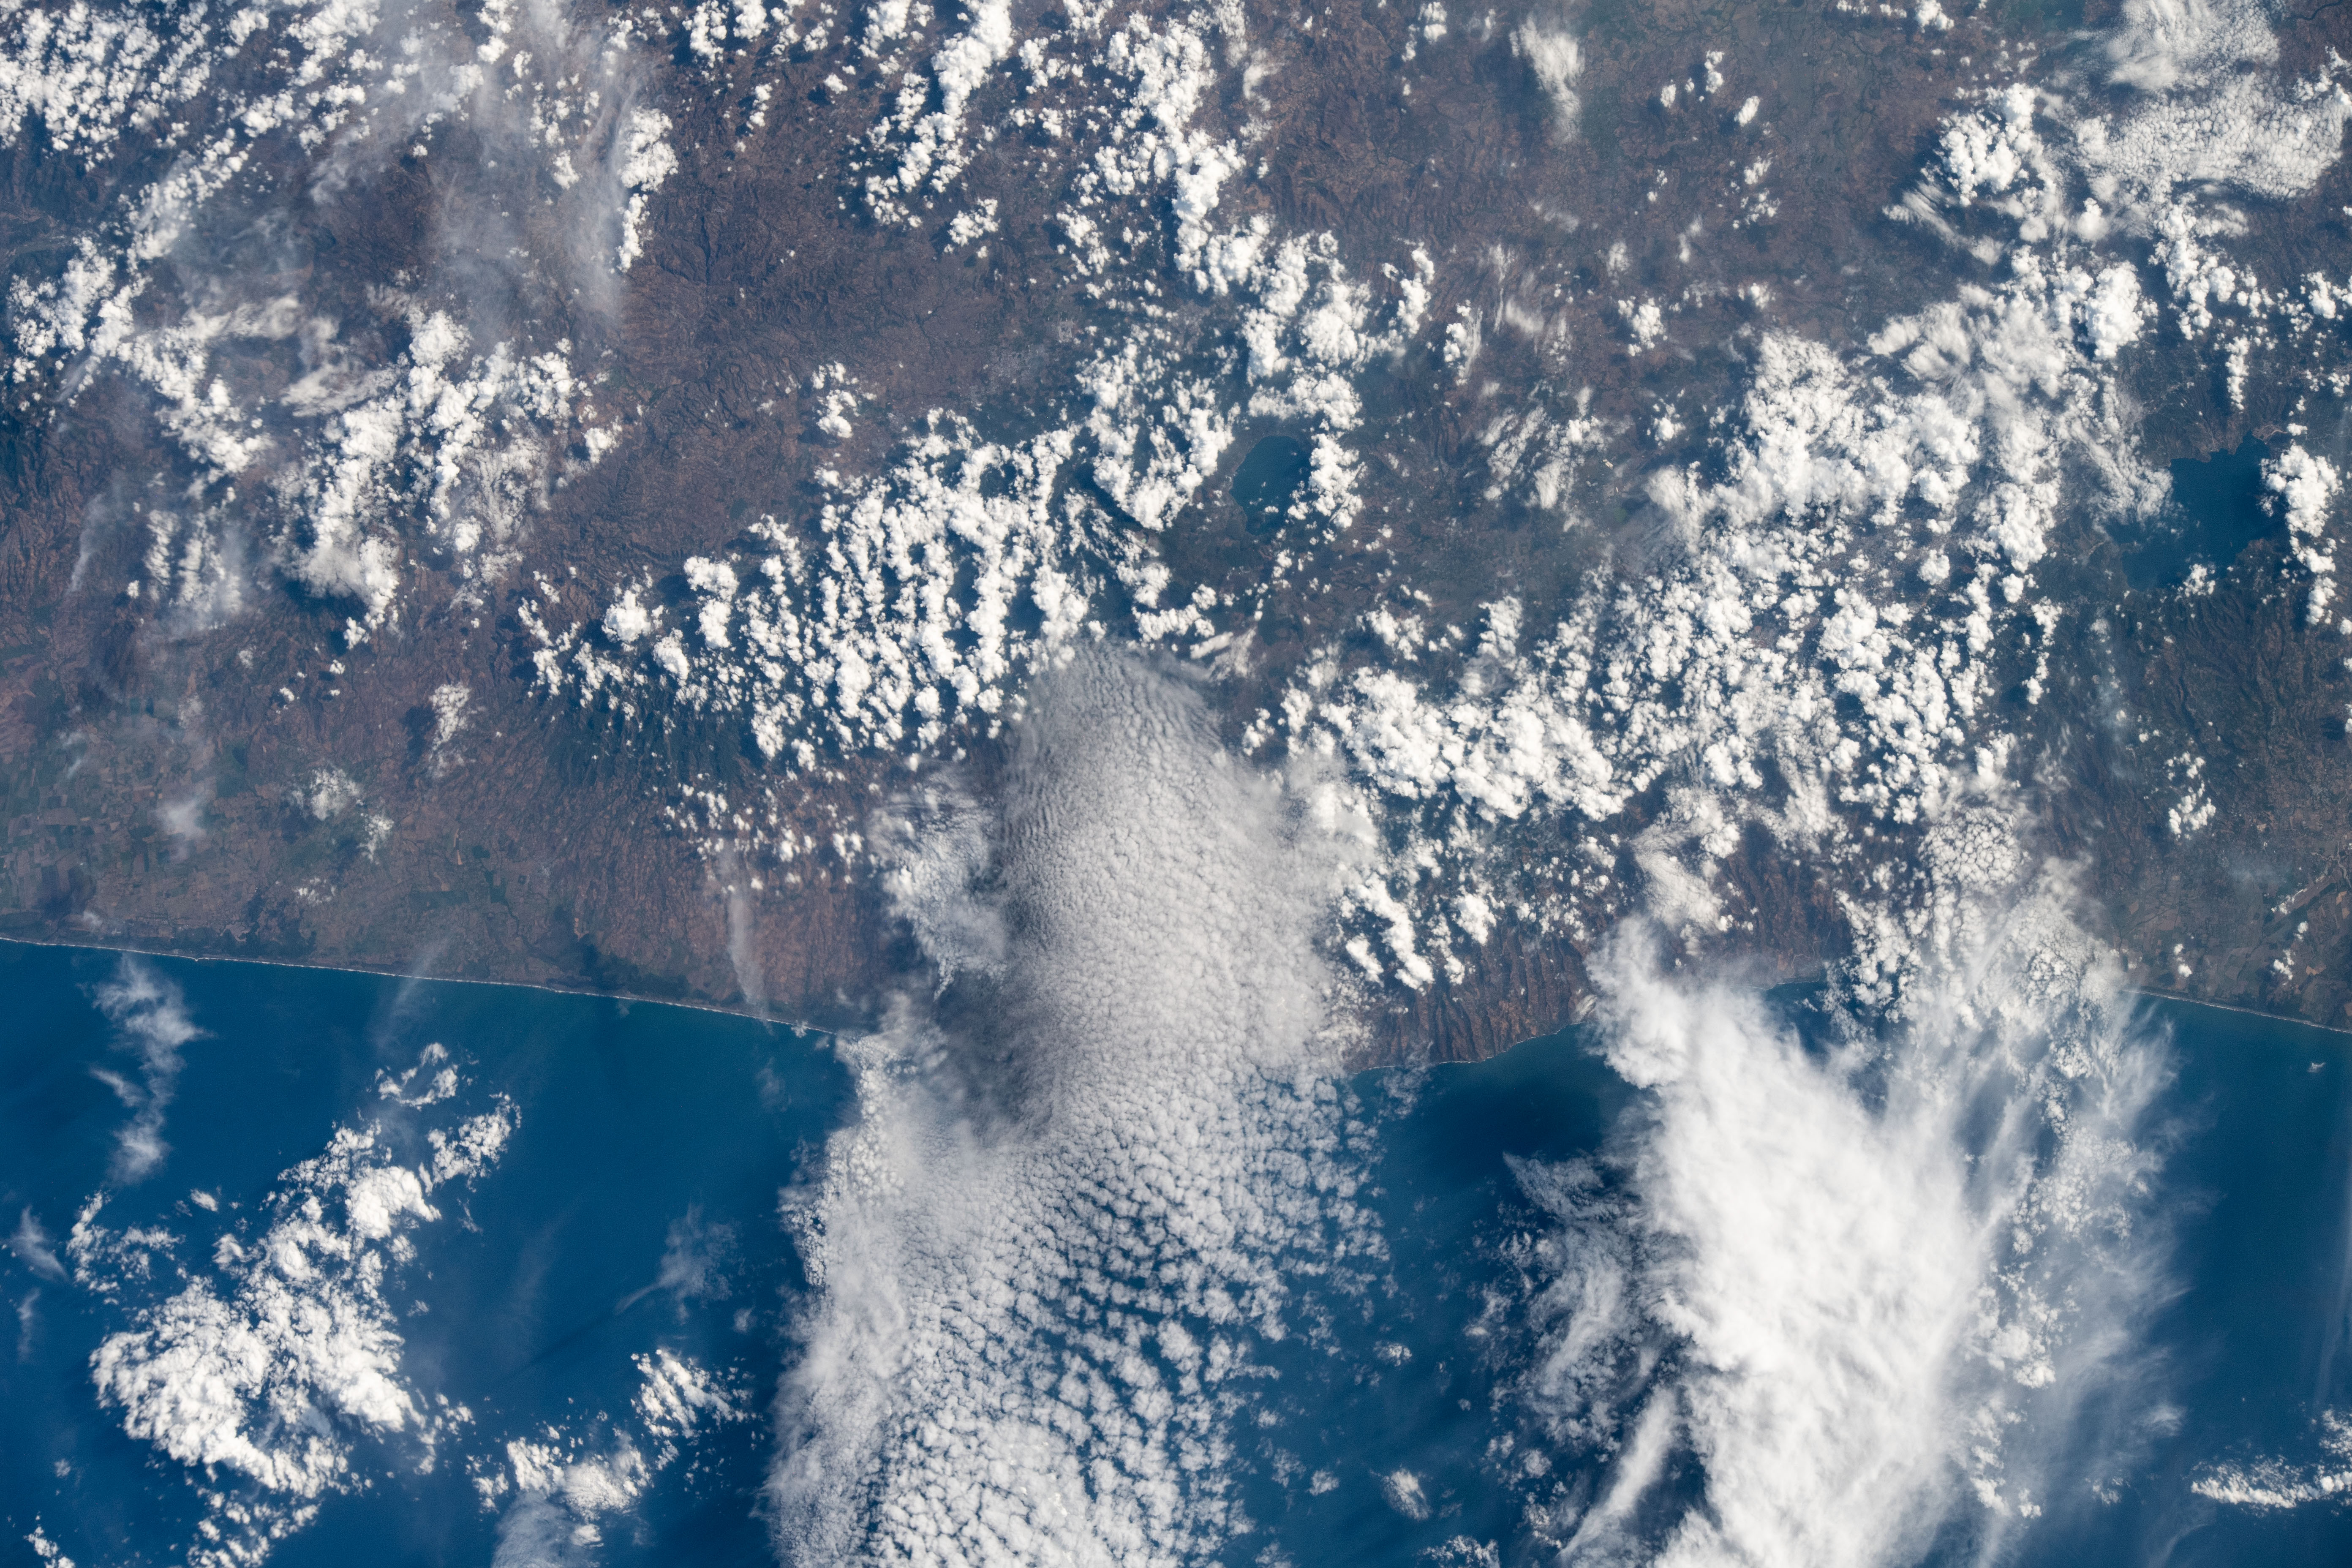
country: EL SALVADOR
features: LAKE IIOPANGO, LAKE CUATEPEQUE, PACIFIC OCEAN, COAST
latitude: 13.8
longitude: -89.5
